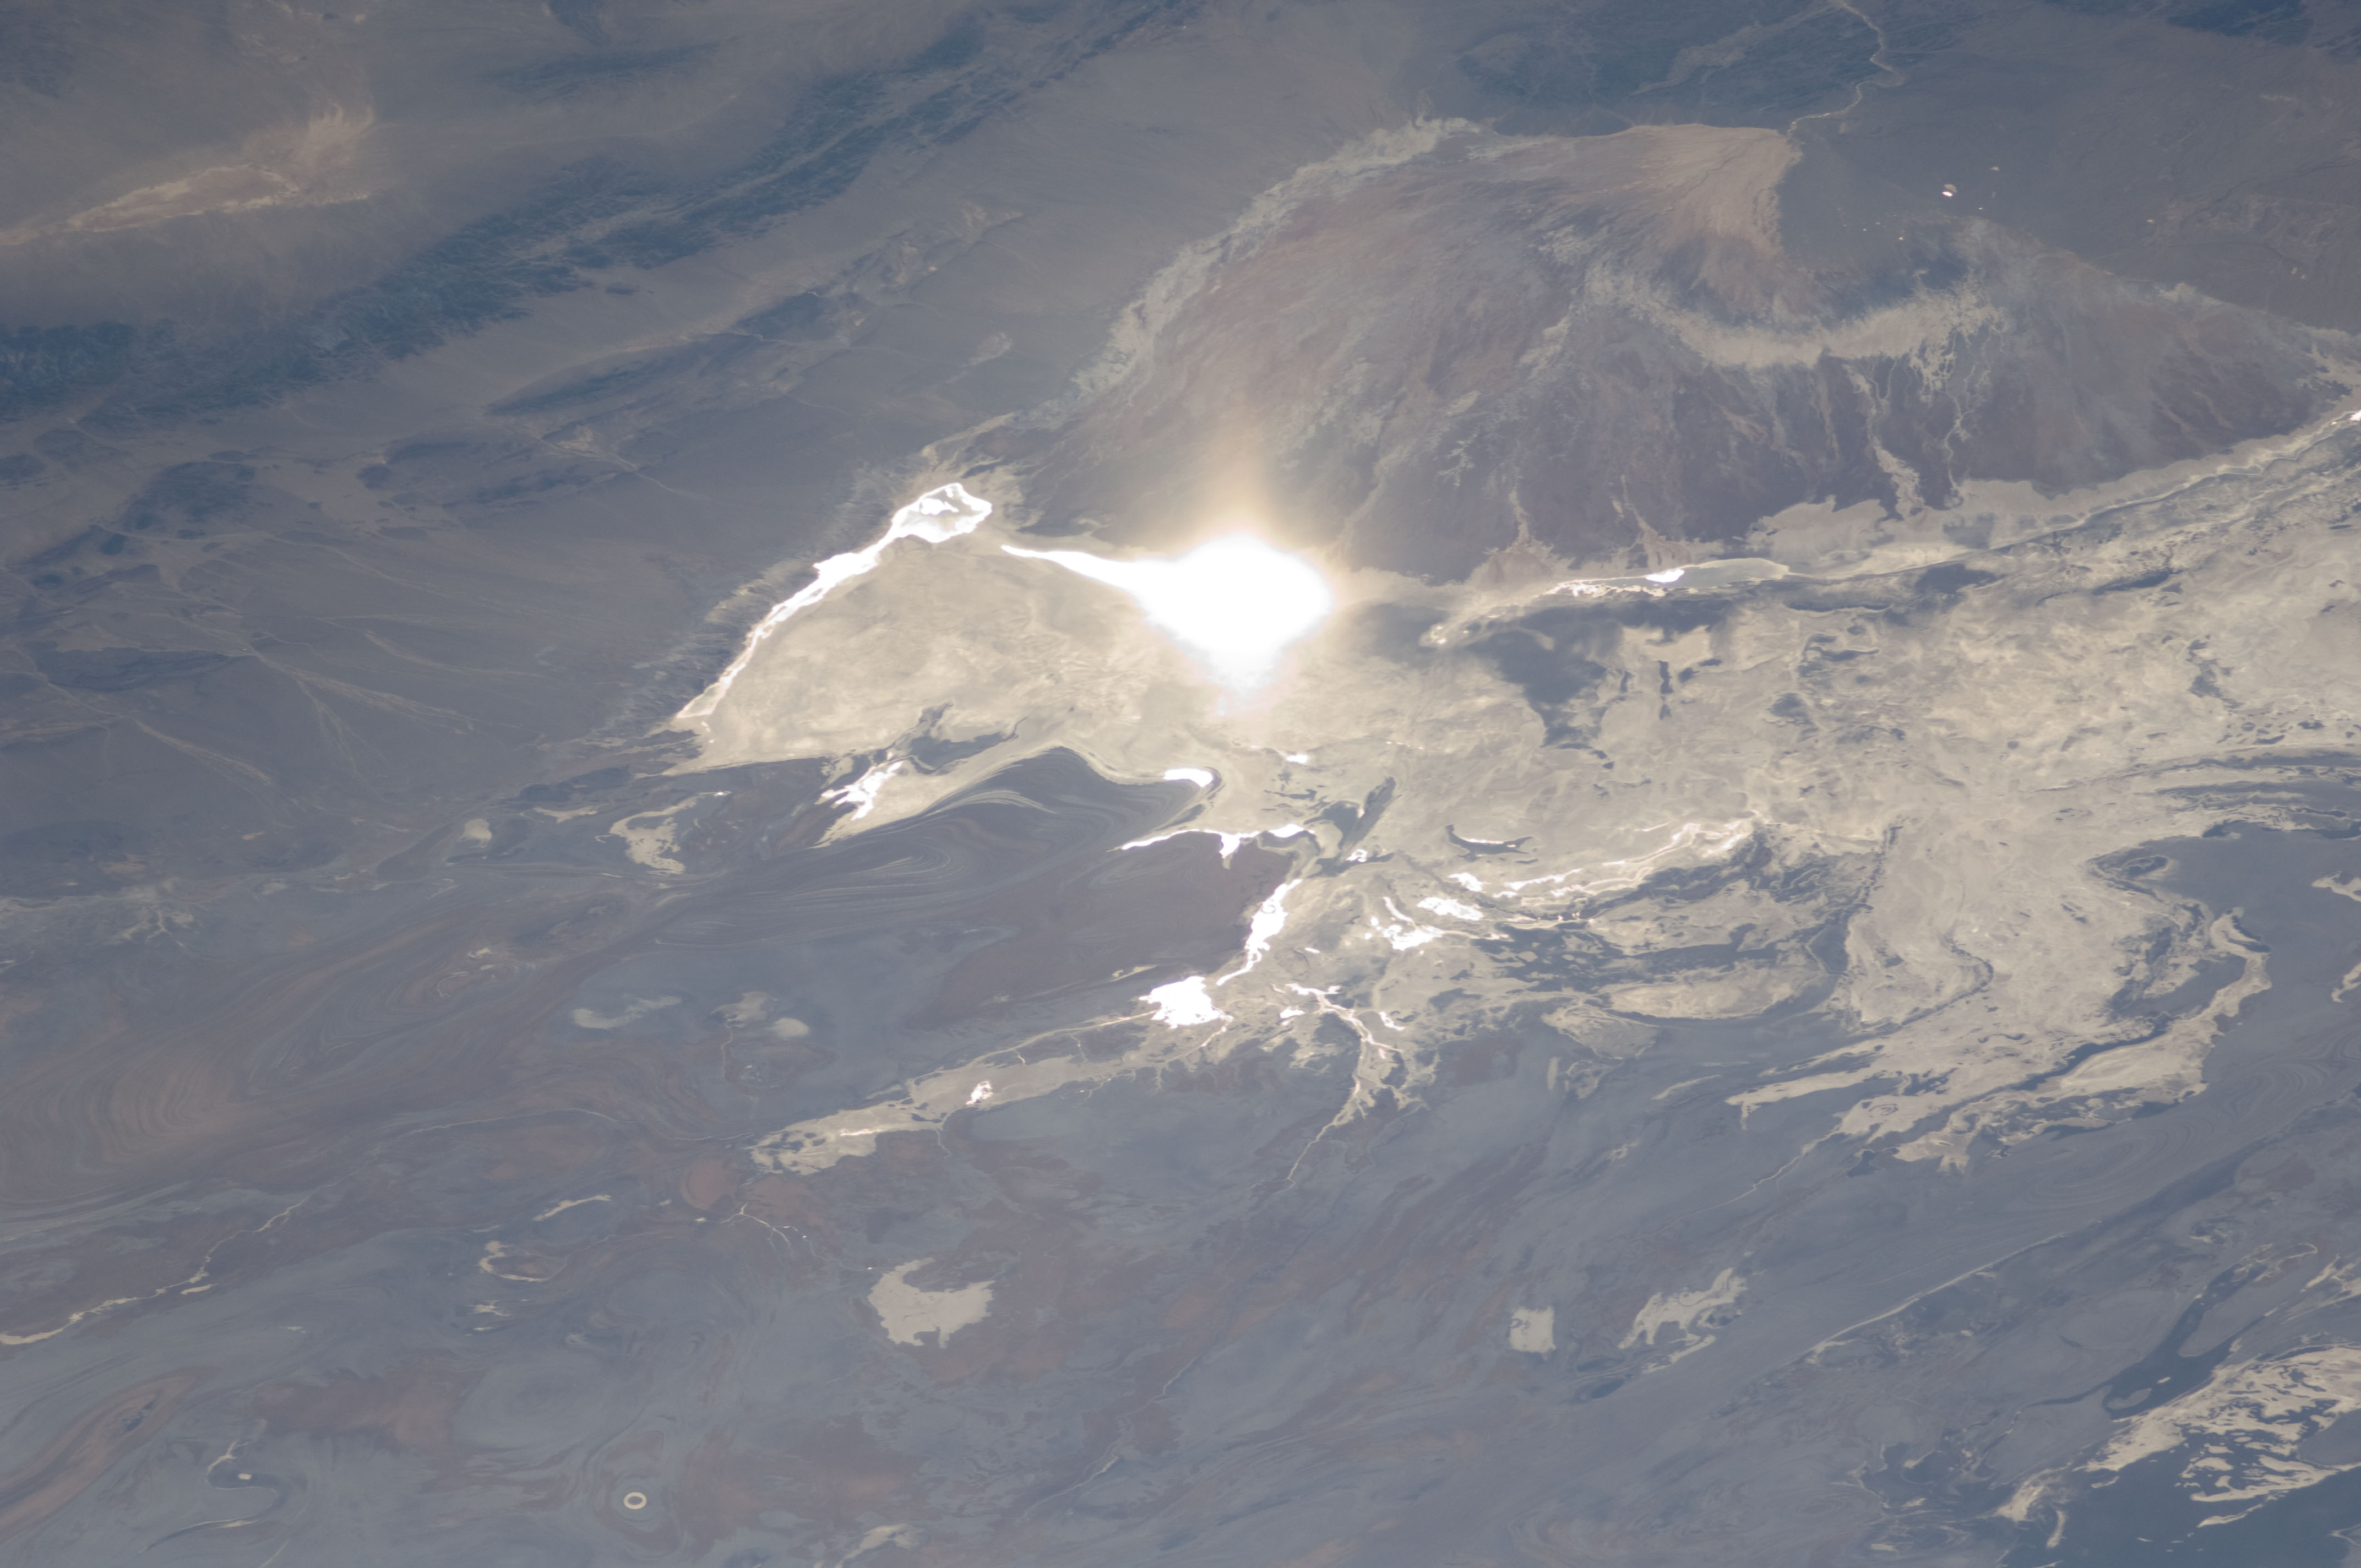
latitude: 35.2
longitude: 55.8
